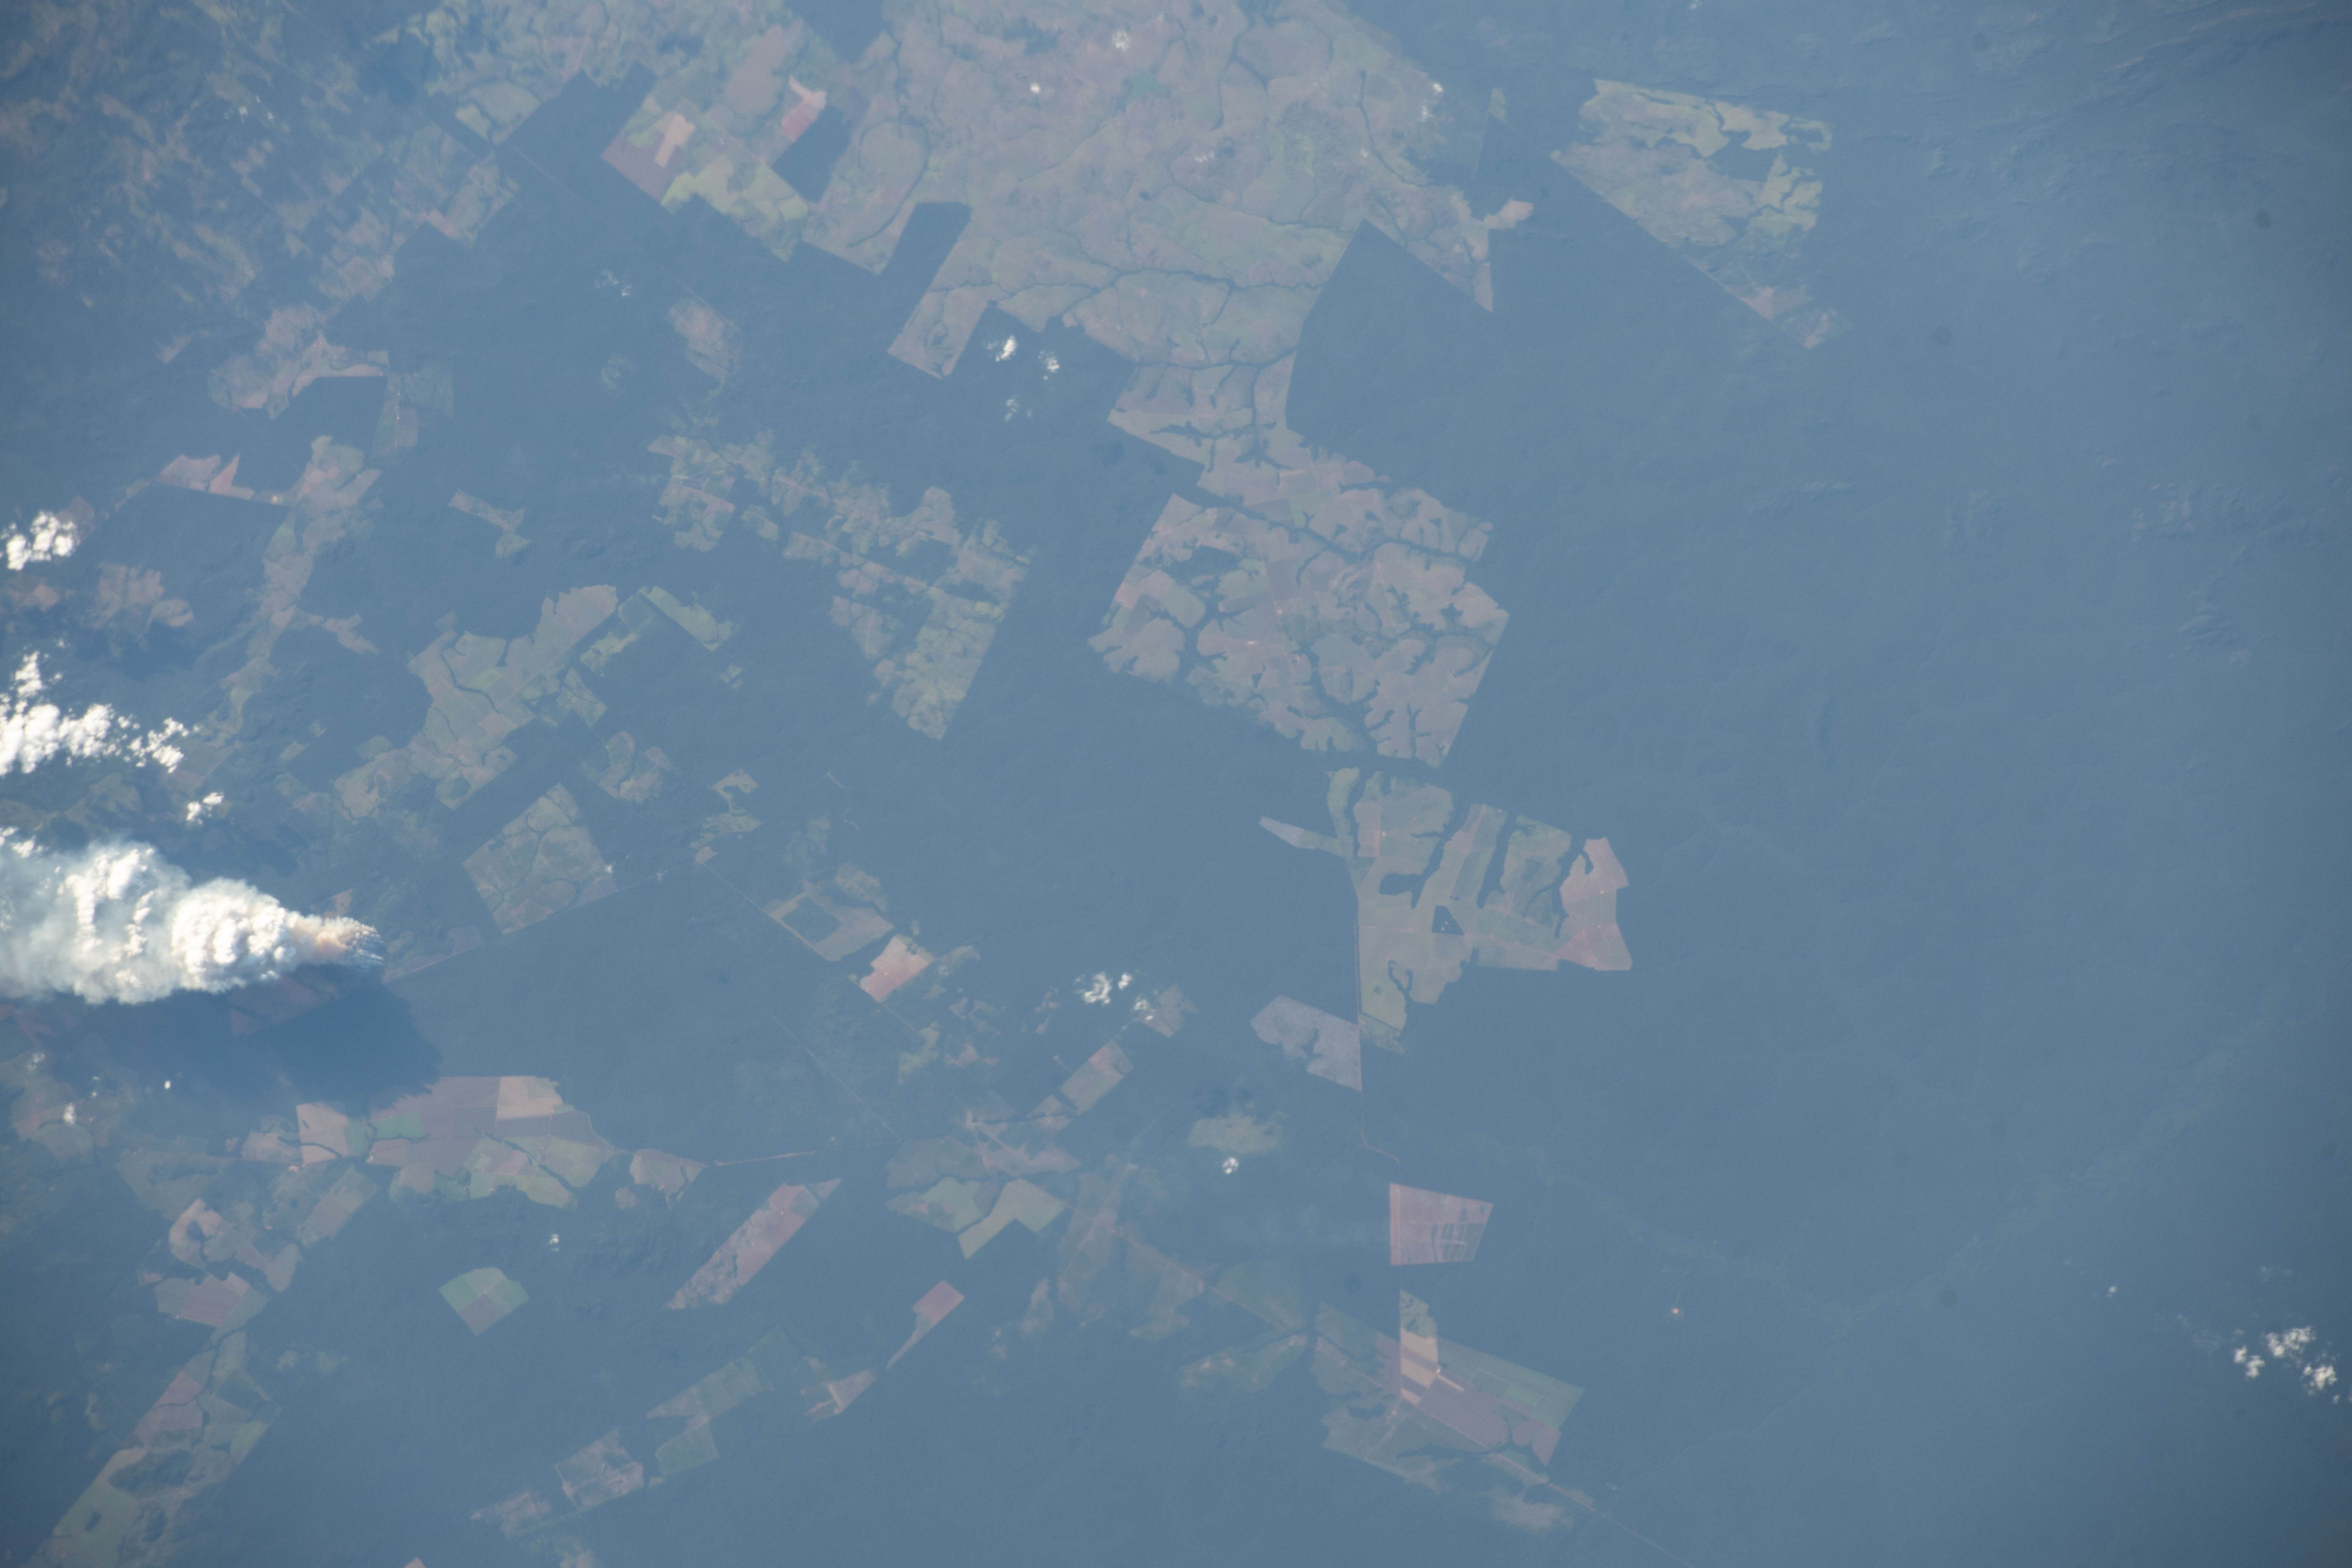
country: BRAZIL
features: URBAN ENCROACHMENT INTO AMAZON RAIN FOREST,MATO GROSSO,BRAZIL
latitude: -10.4
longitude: -53.6
